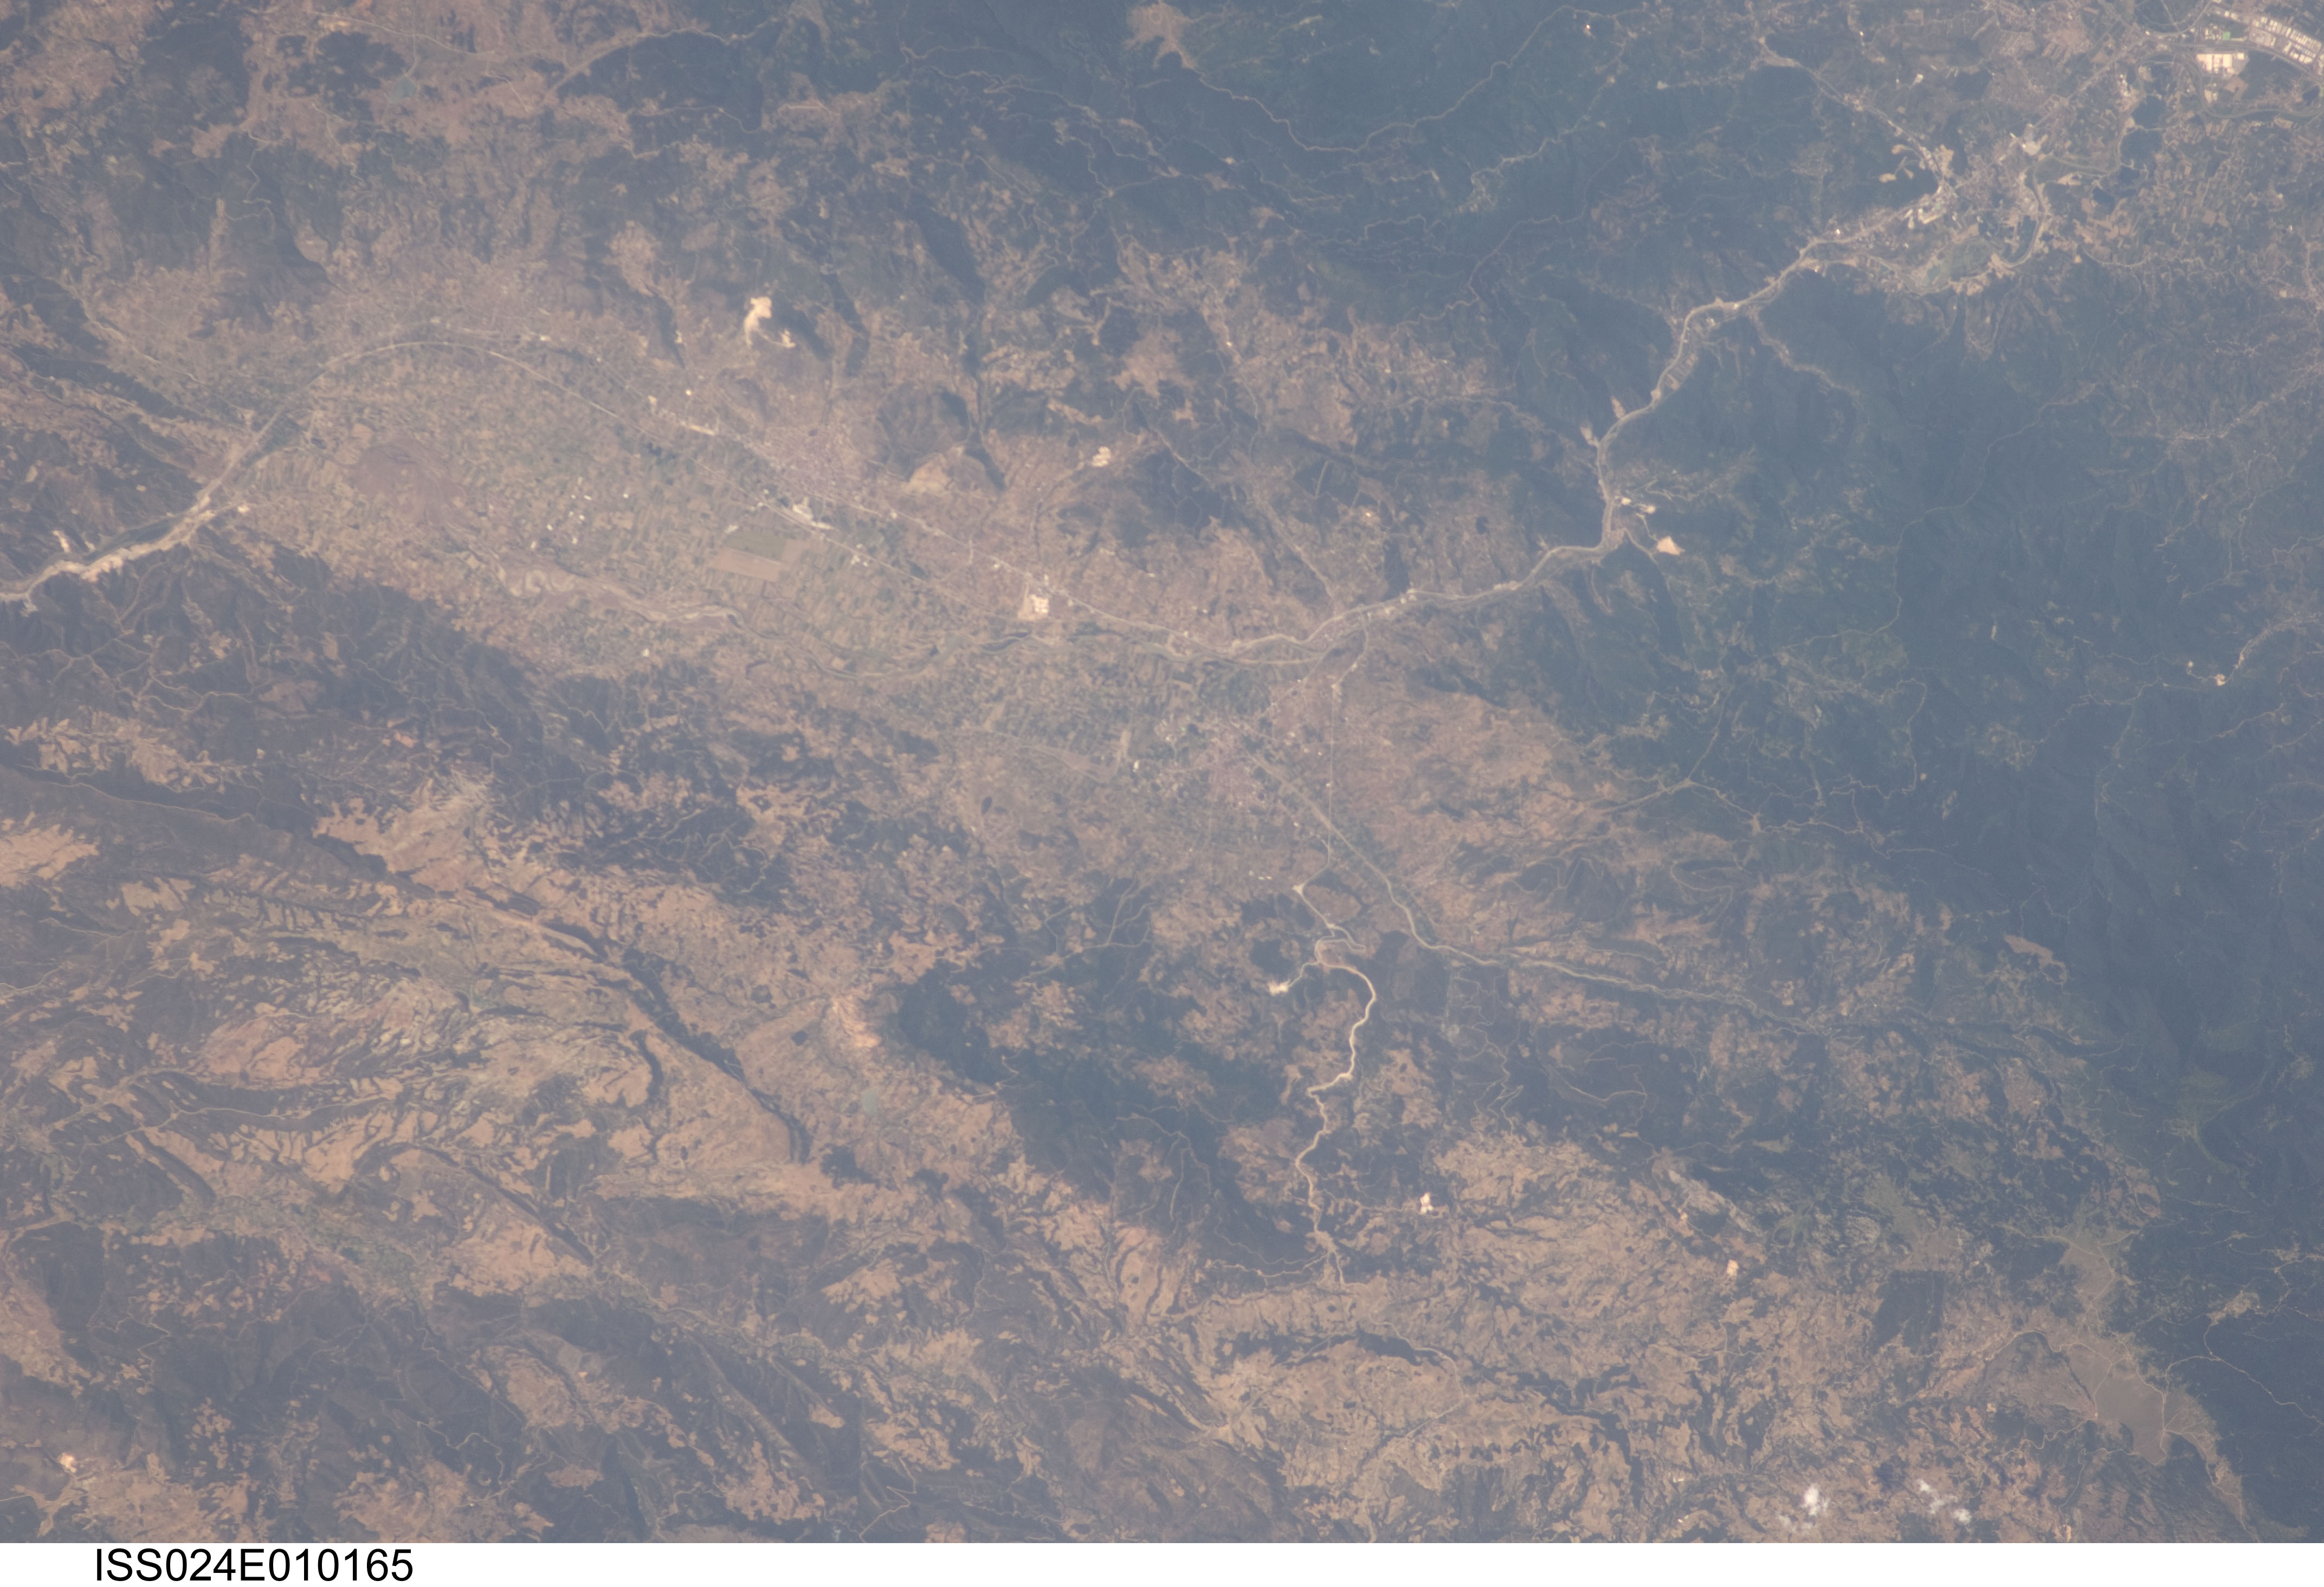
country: TURKEY
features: GEYVE, SAKARYA R., FOR., MTS., AGR.
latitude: 40.5
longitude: 30.3
